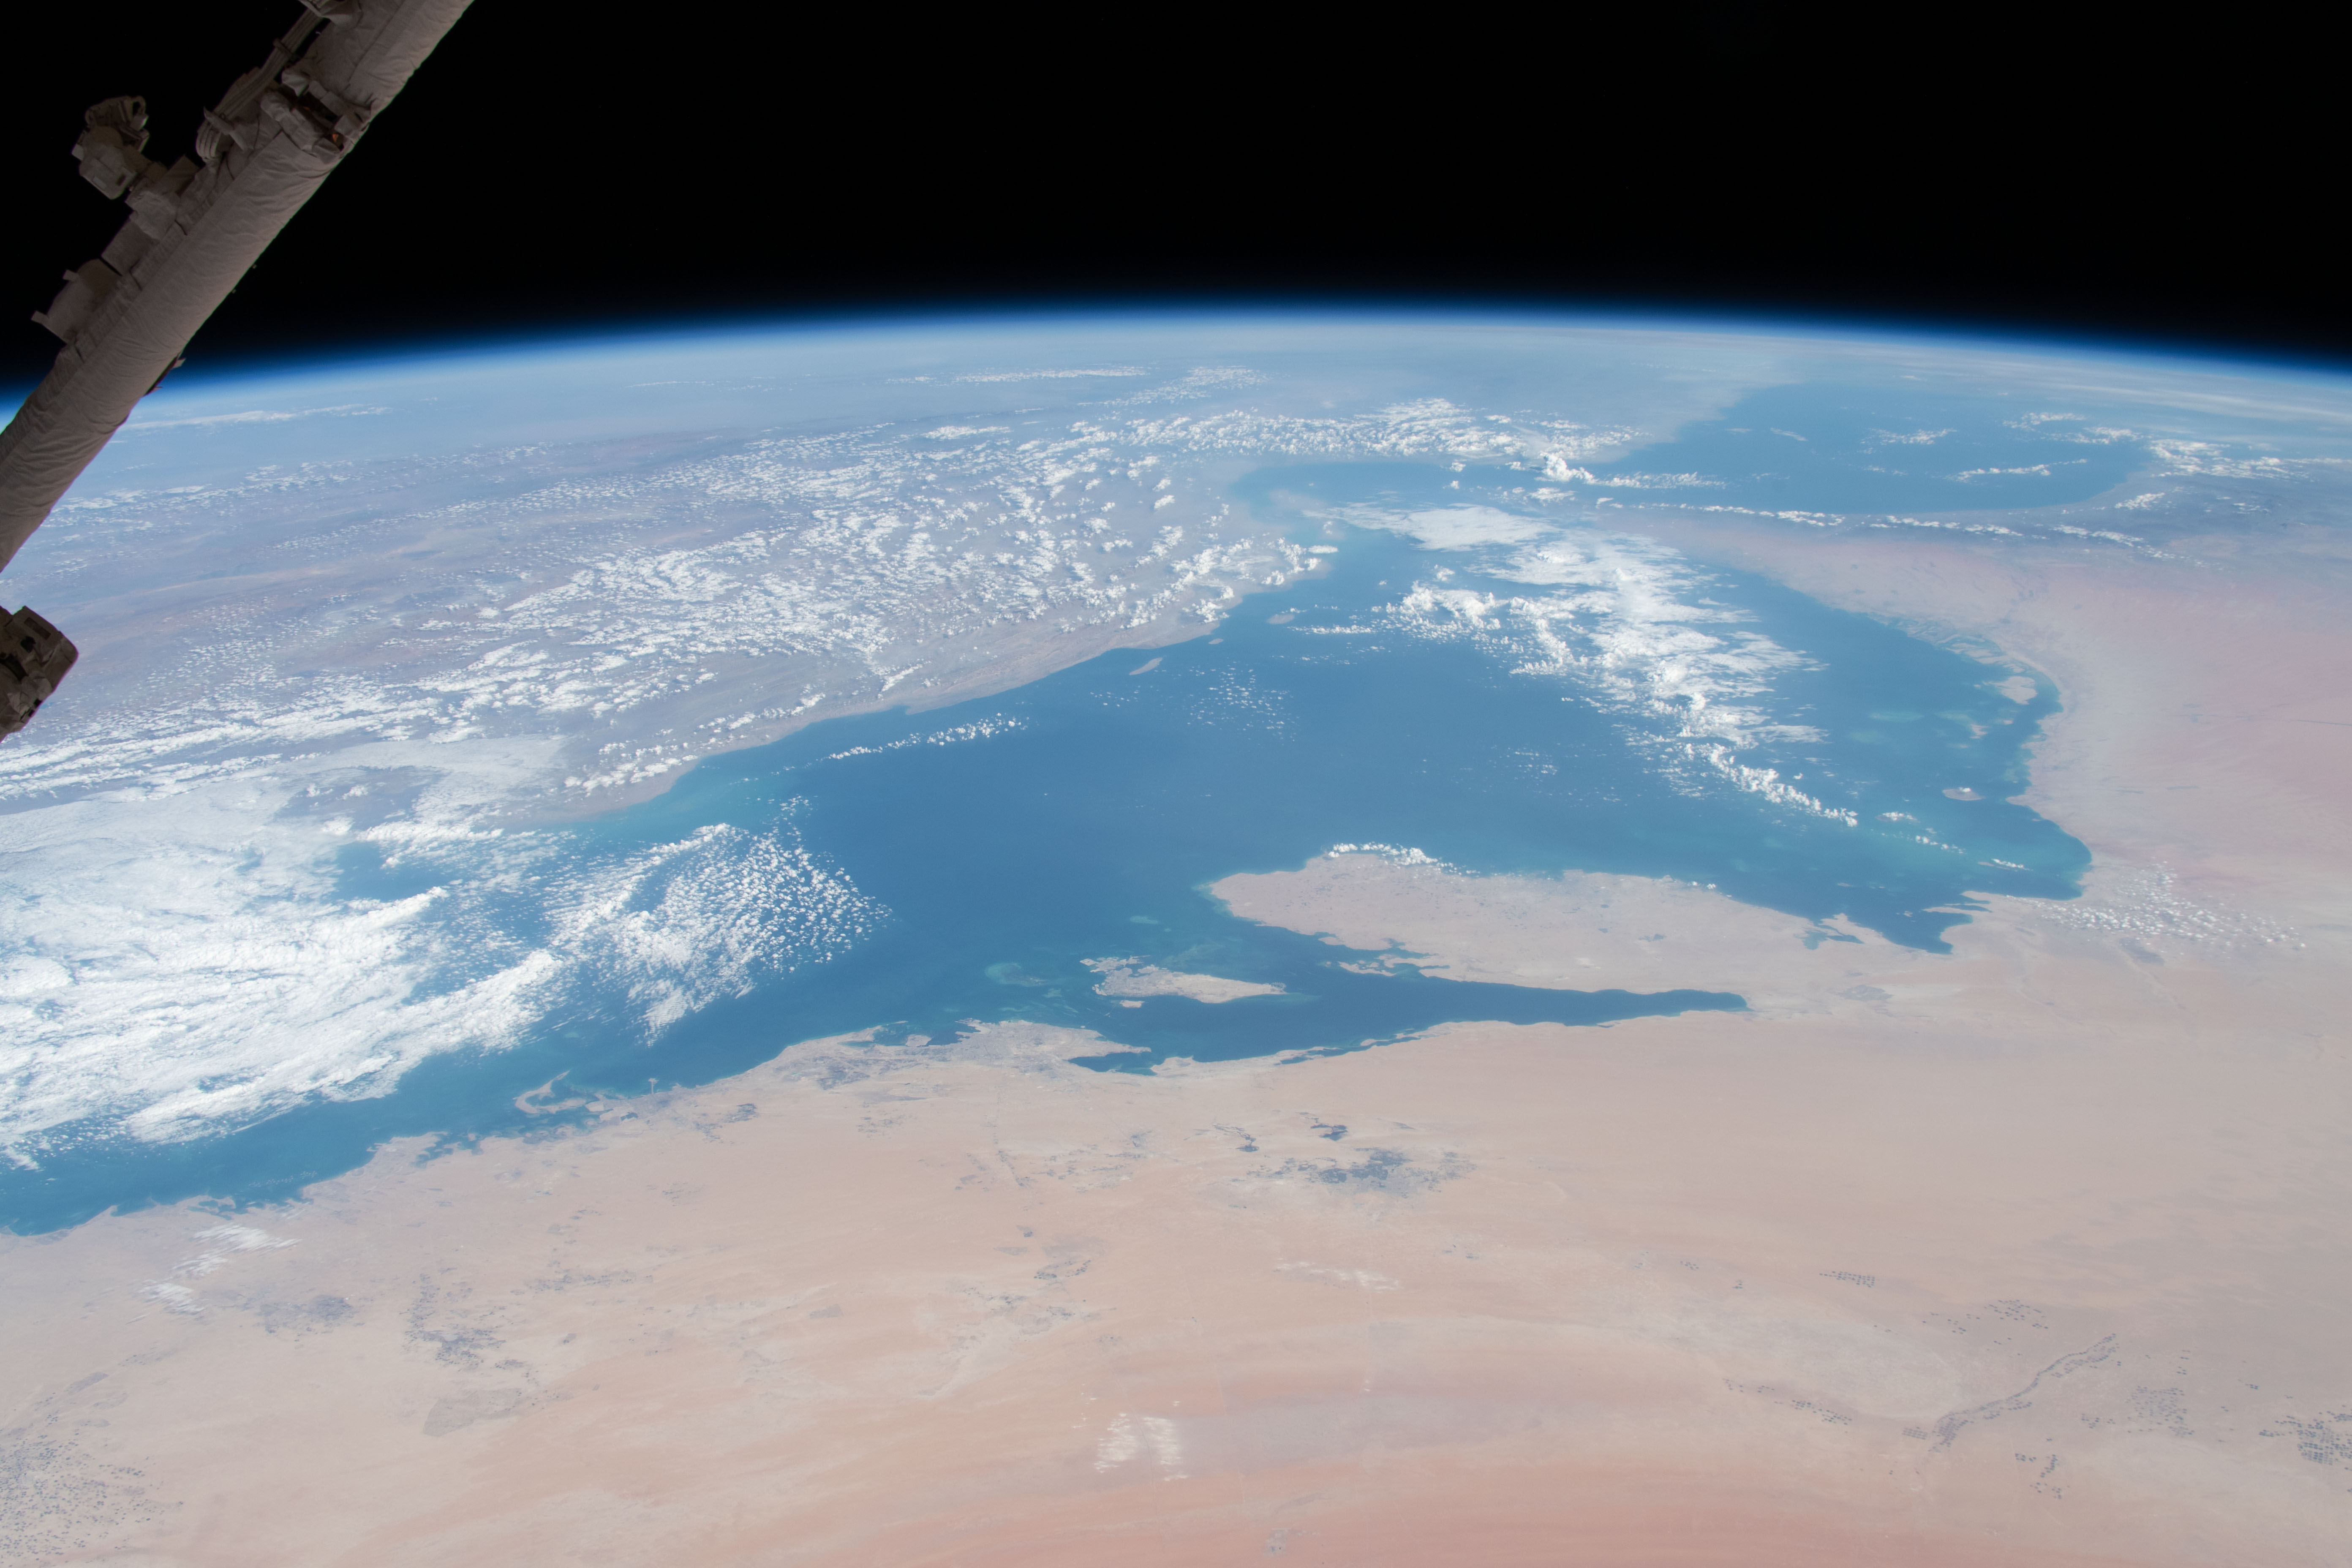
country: QATAR
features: PERSIAN GULF, UNITED ARAB EMIRATES, IRAN, QATAR, SAUDI ARABIA
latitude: 26.0
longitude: 52.0
